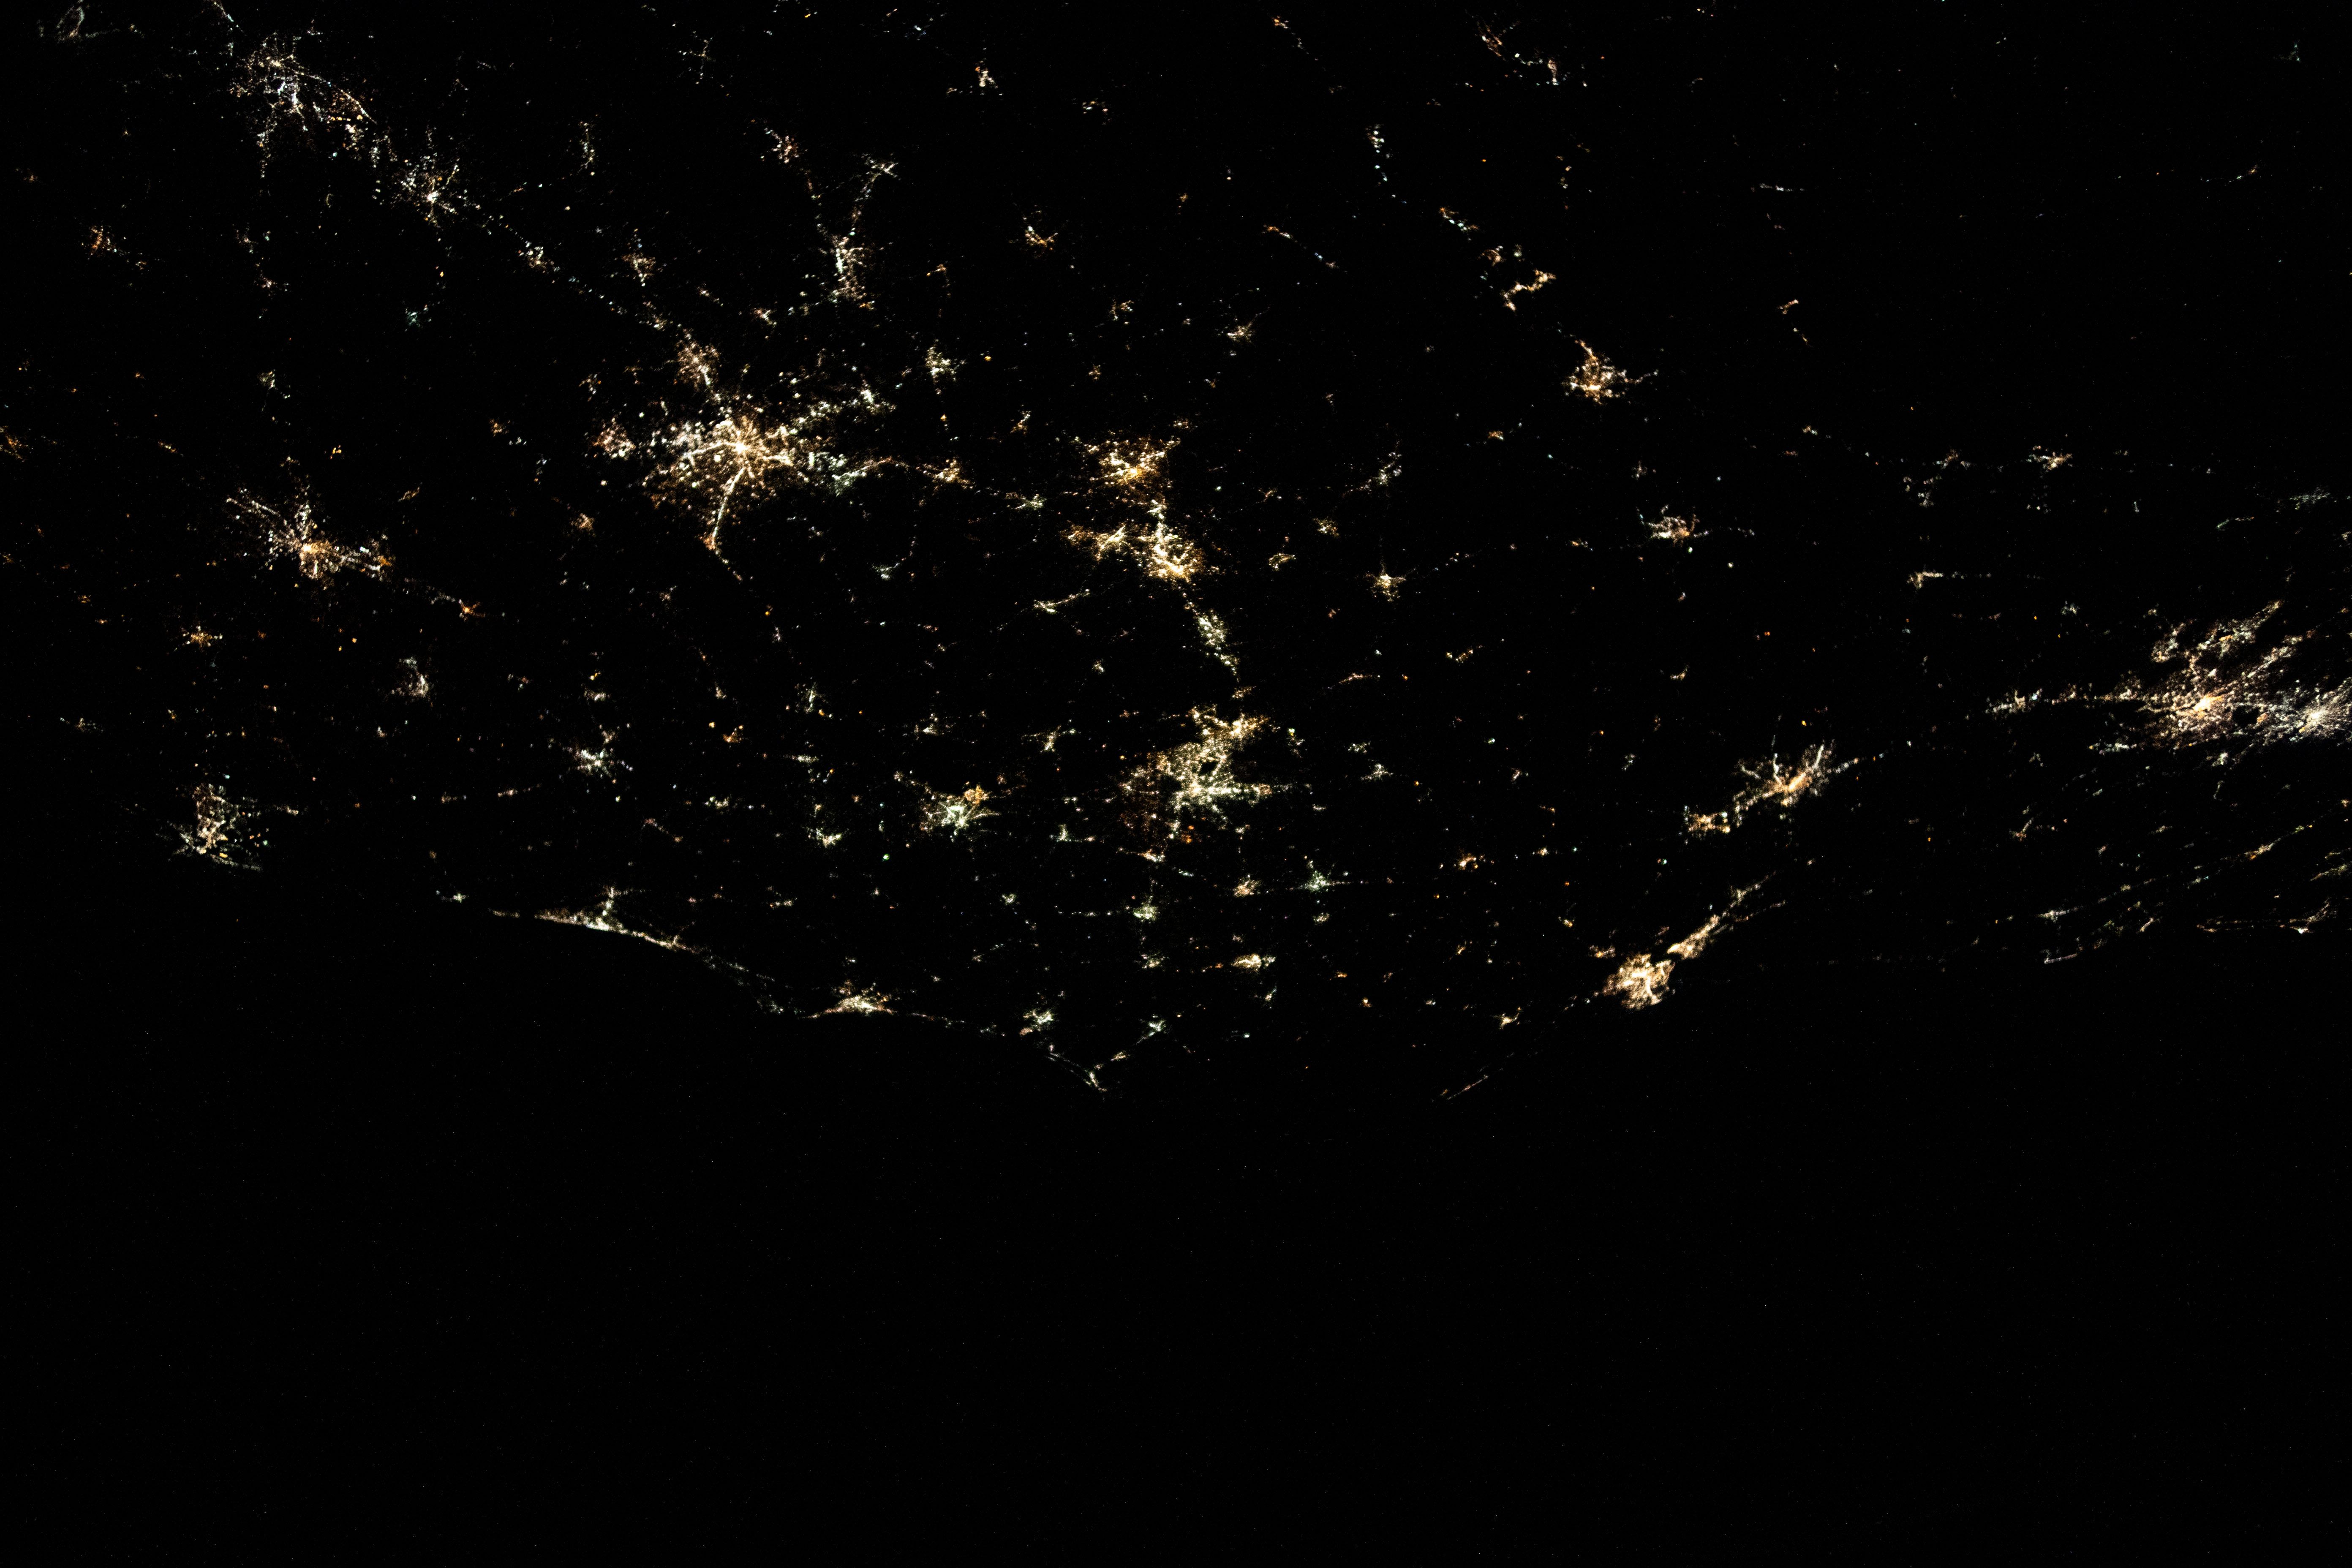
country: USA-NORTH CAROLINA
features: FORT BRAGG, NORTH CAROLINA, RALEIGH, COLUMBIA, SOUTH CAROLINA, DISTRICT OF COLUMBIA, BALTIMORE
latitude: 35.5
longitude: -78.5
